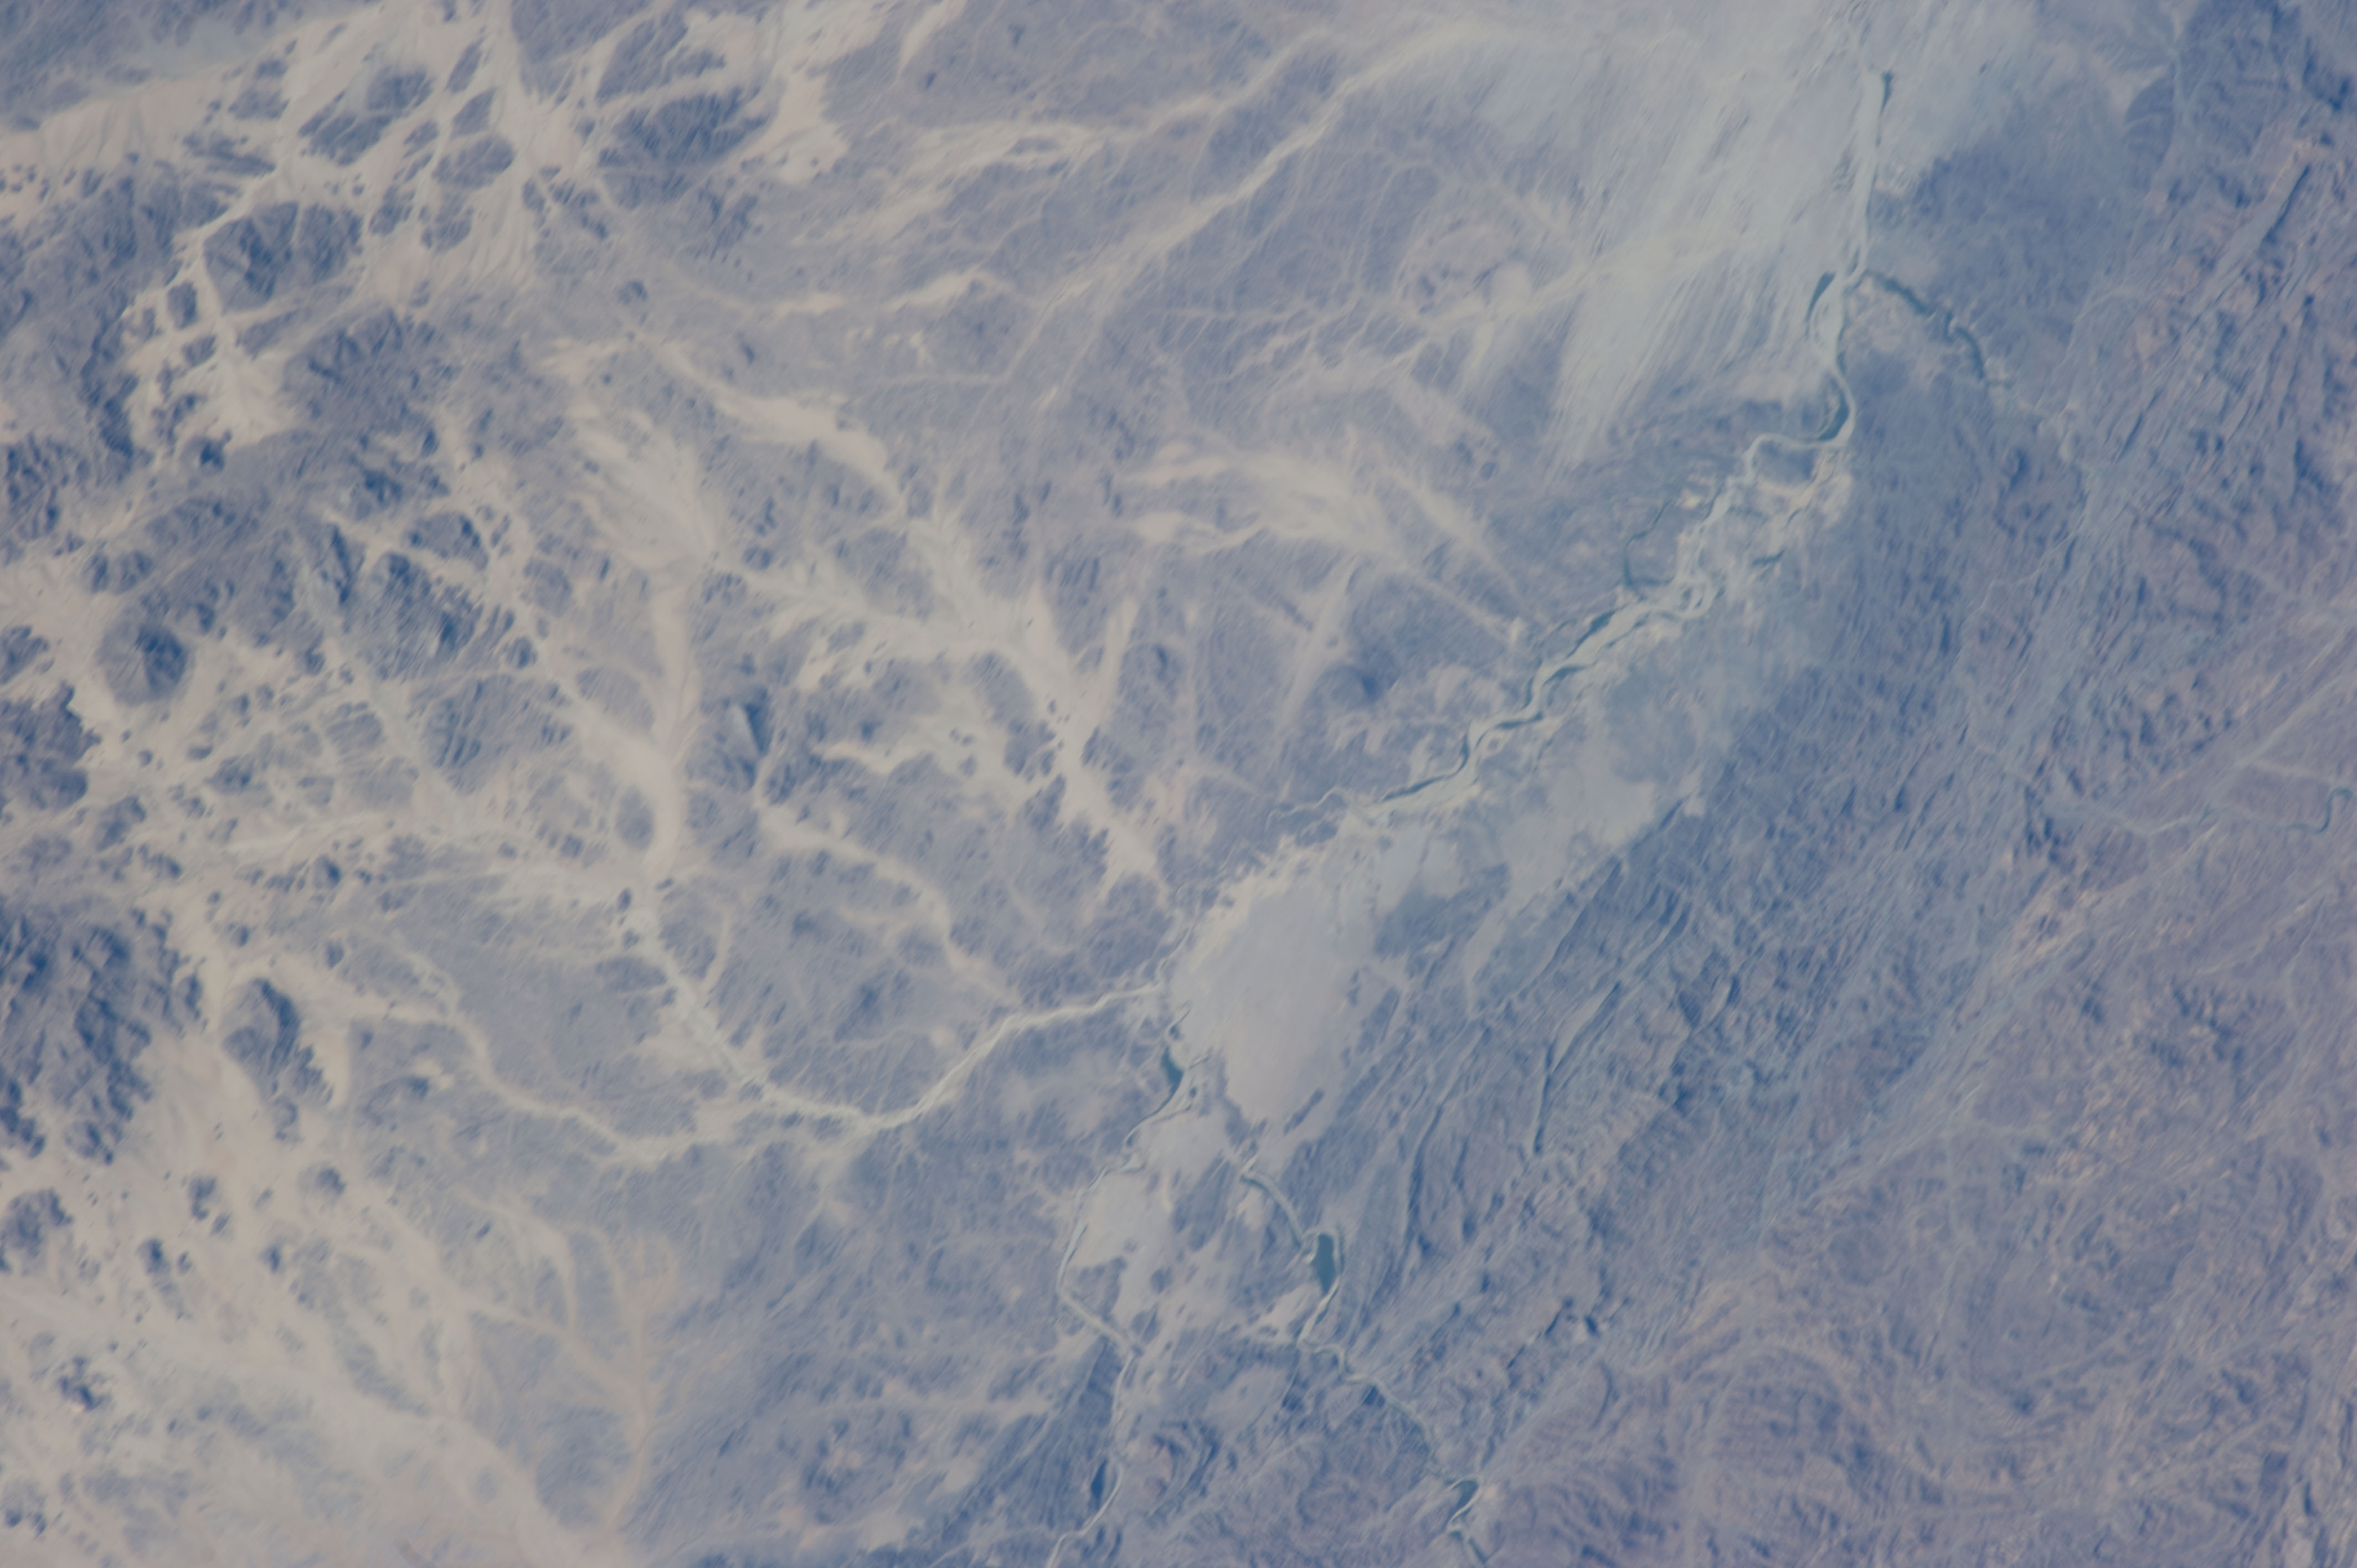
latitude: 16.7
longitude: 37.2
